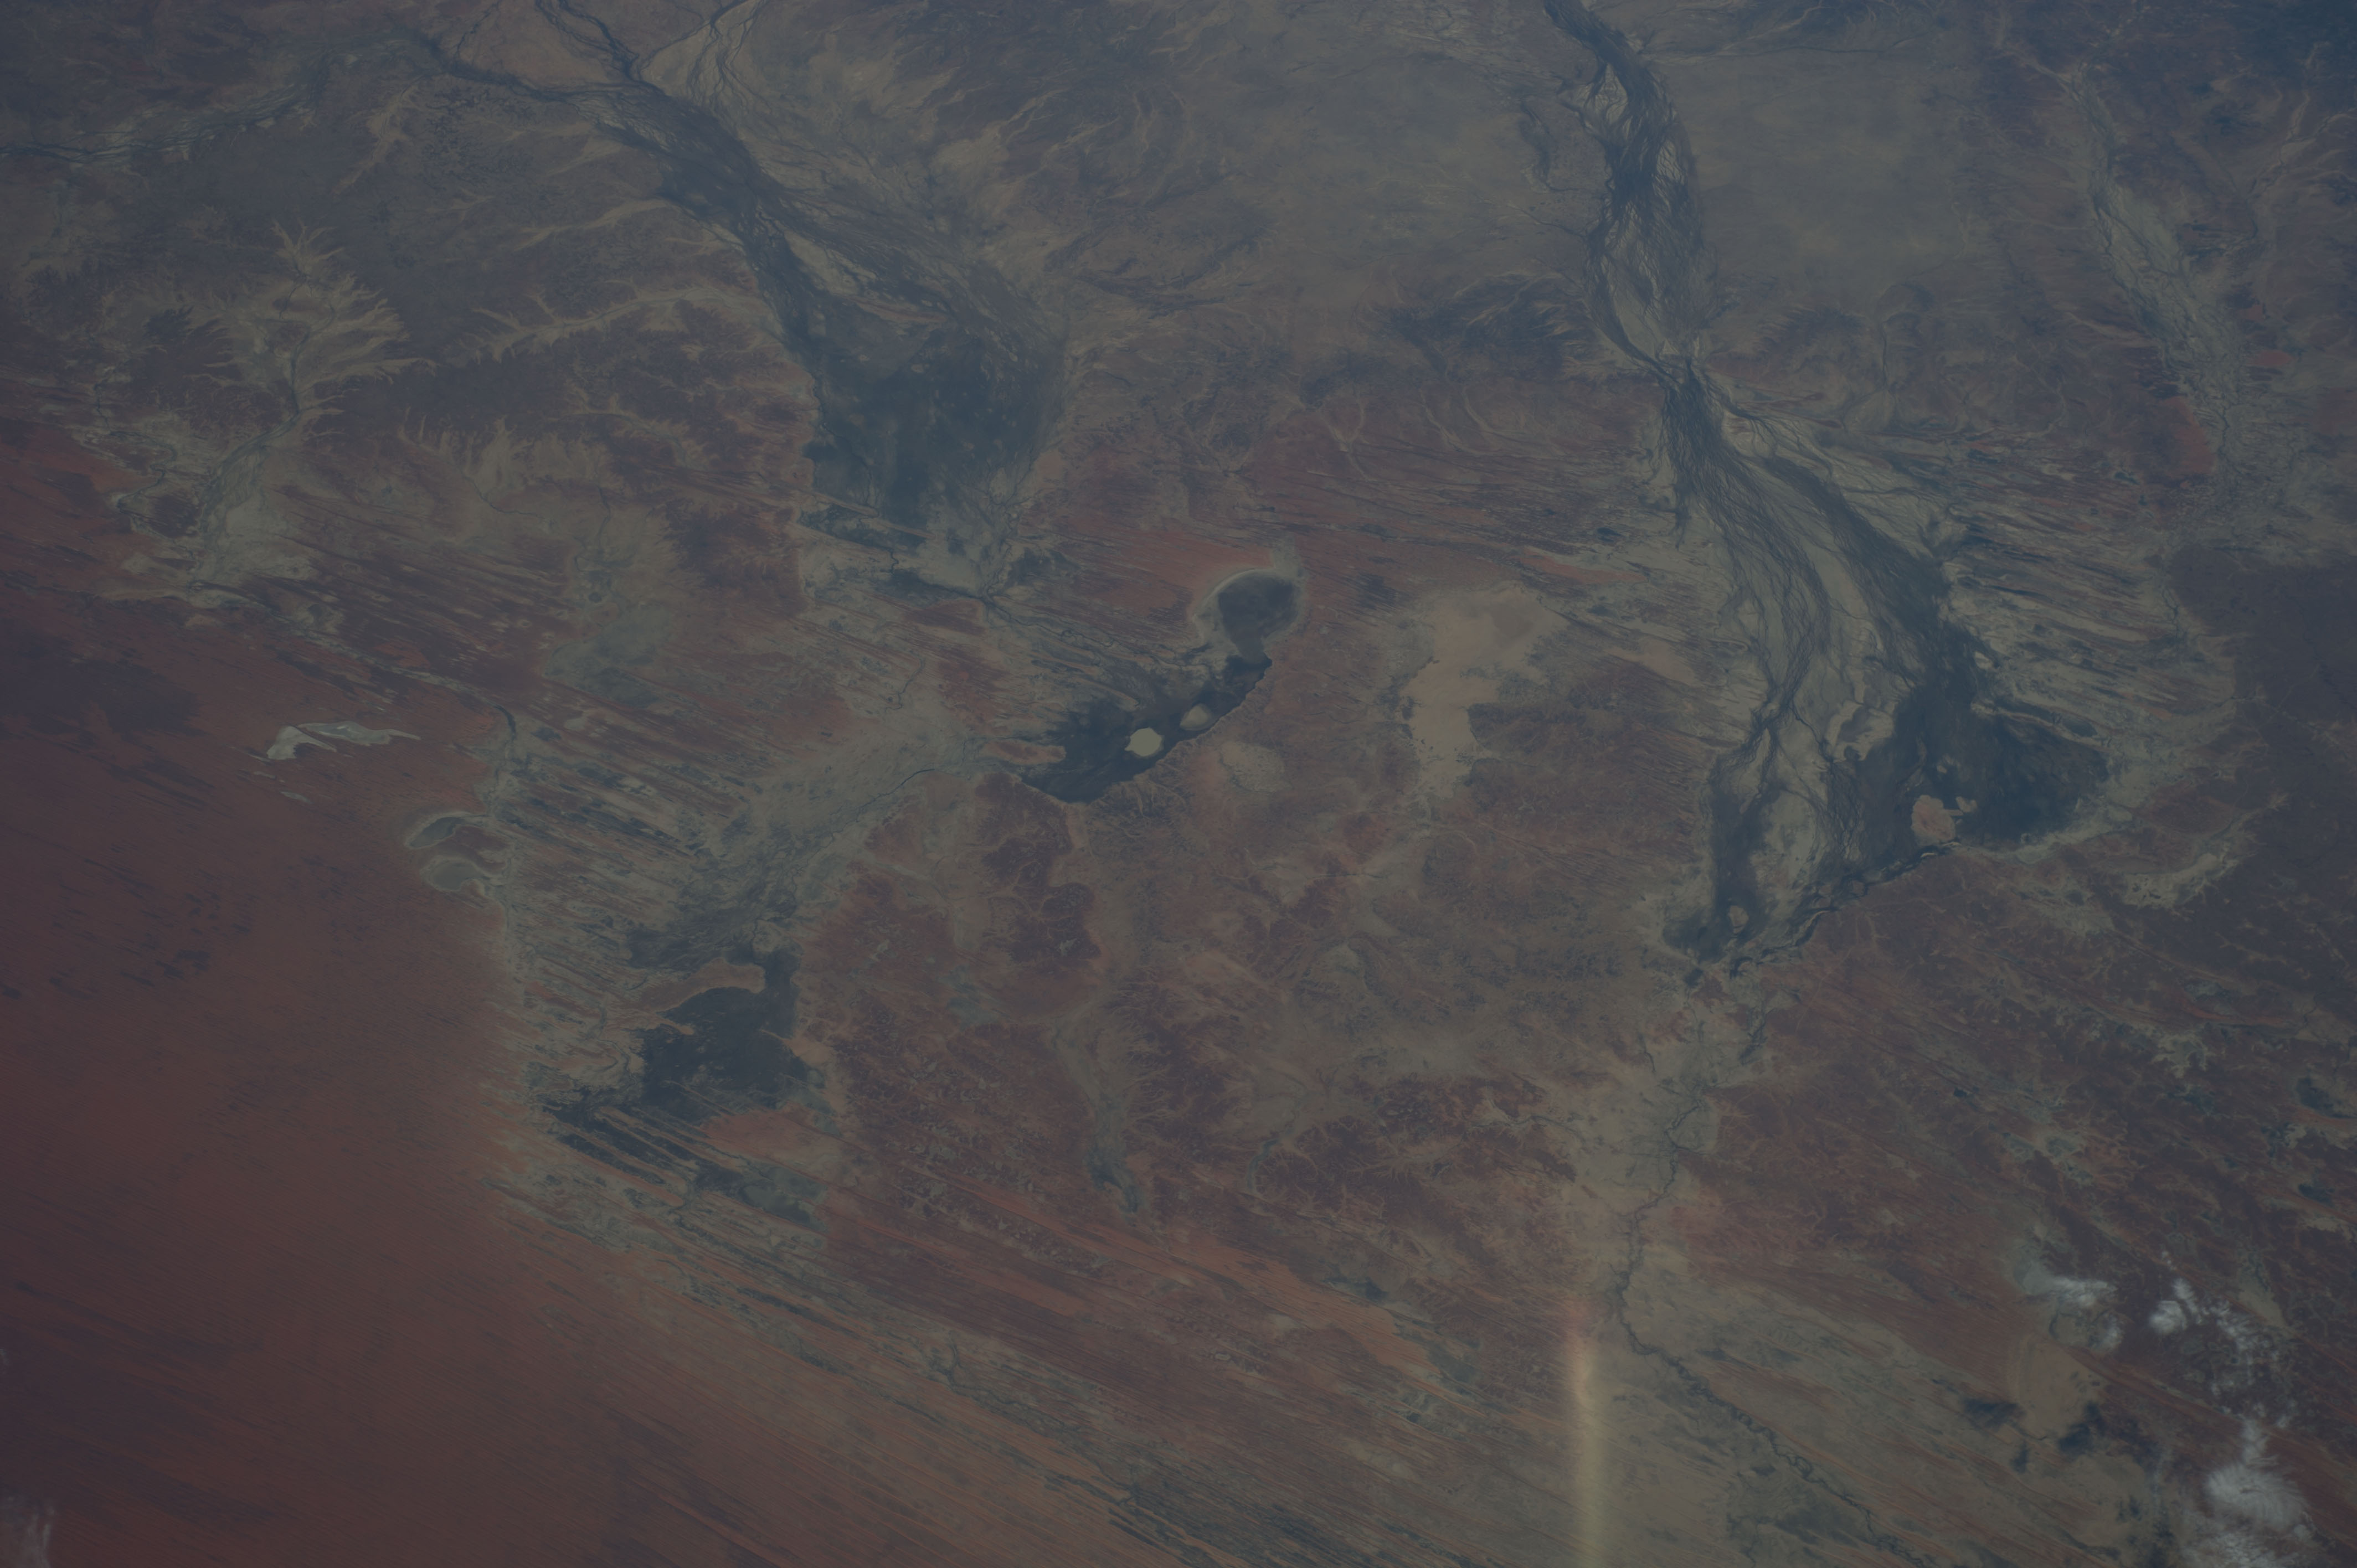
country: AUSTRALIA-Q
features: ASTREBLA DOWNS NATIONAL PRK, L. MACHATTIE, L. MIPIA, L. KOOLIVOO
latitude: -25.0
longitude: 139.5
